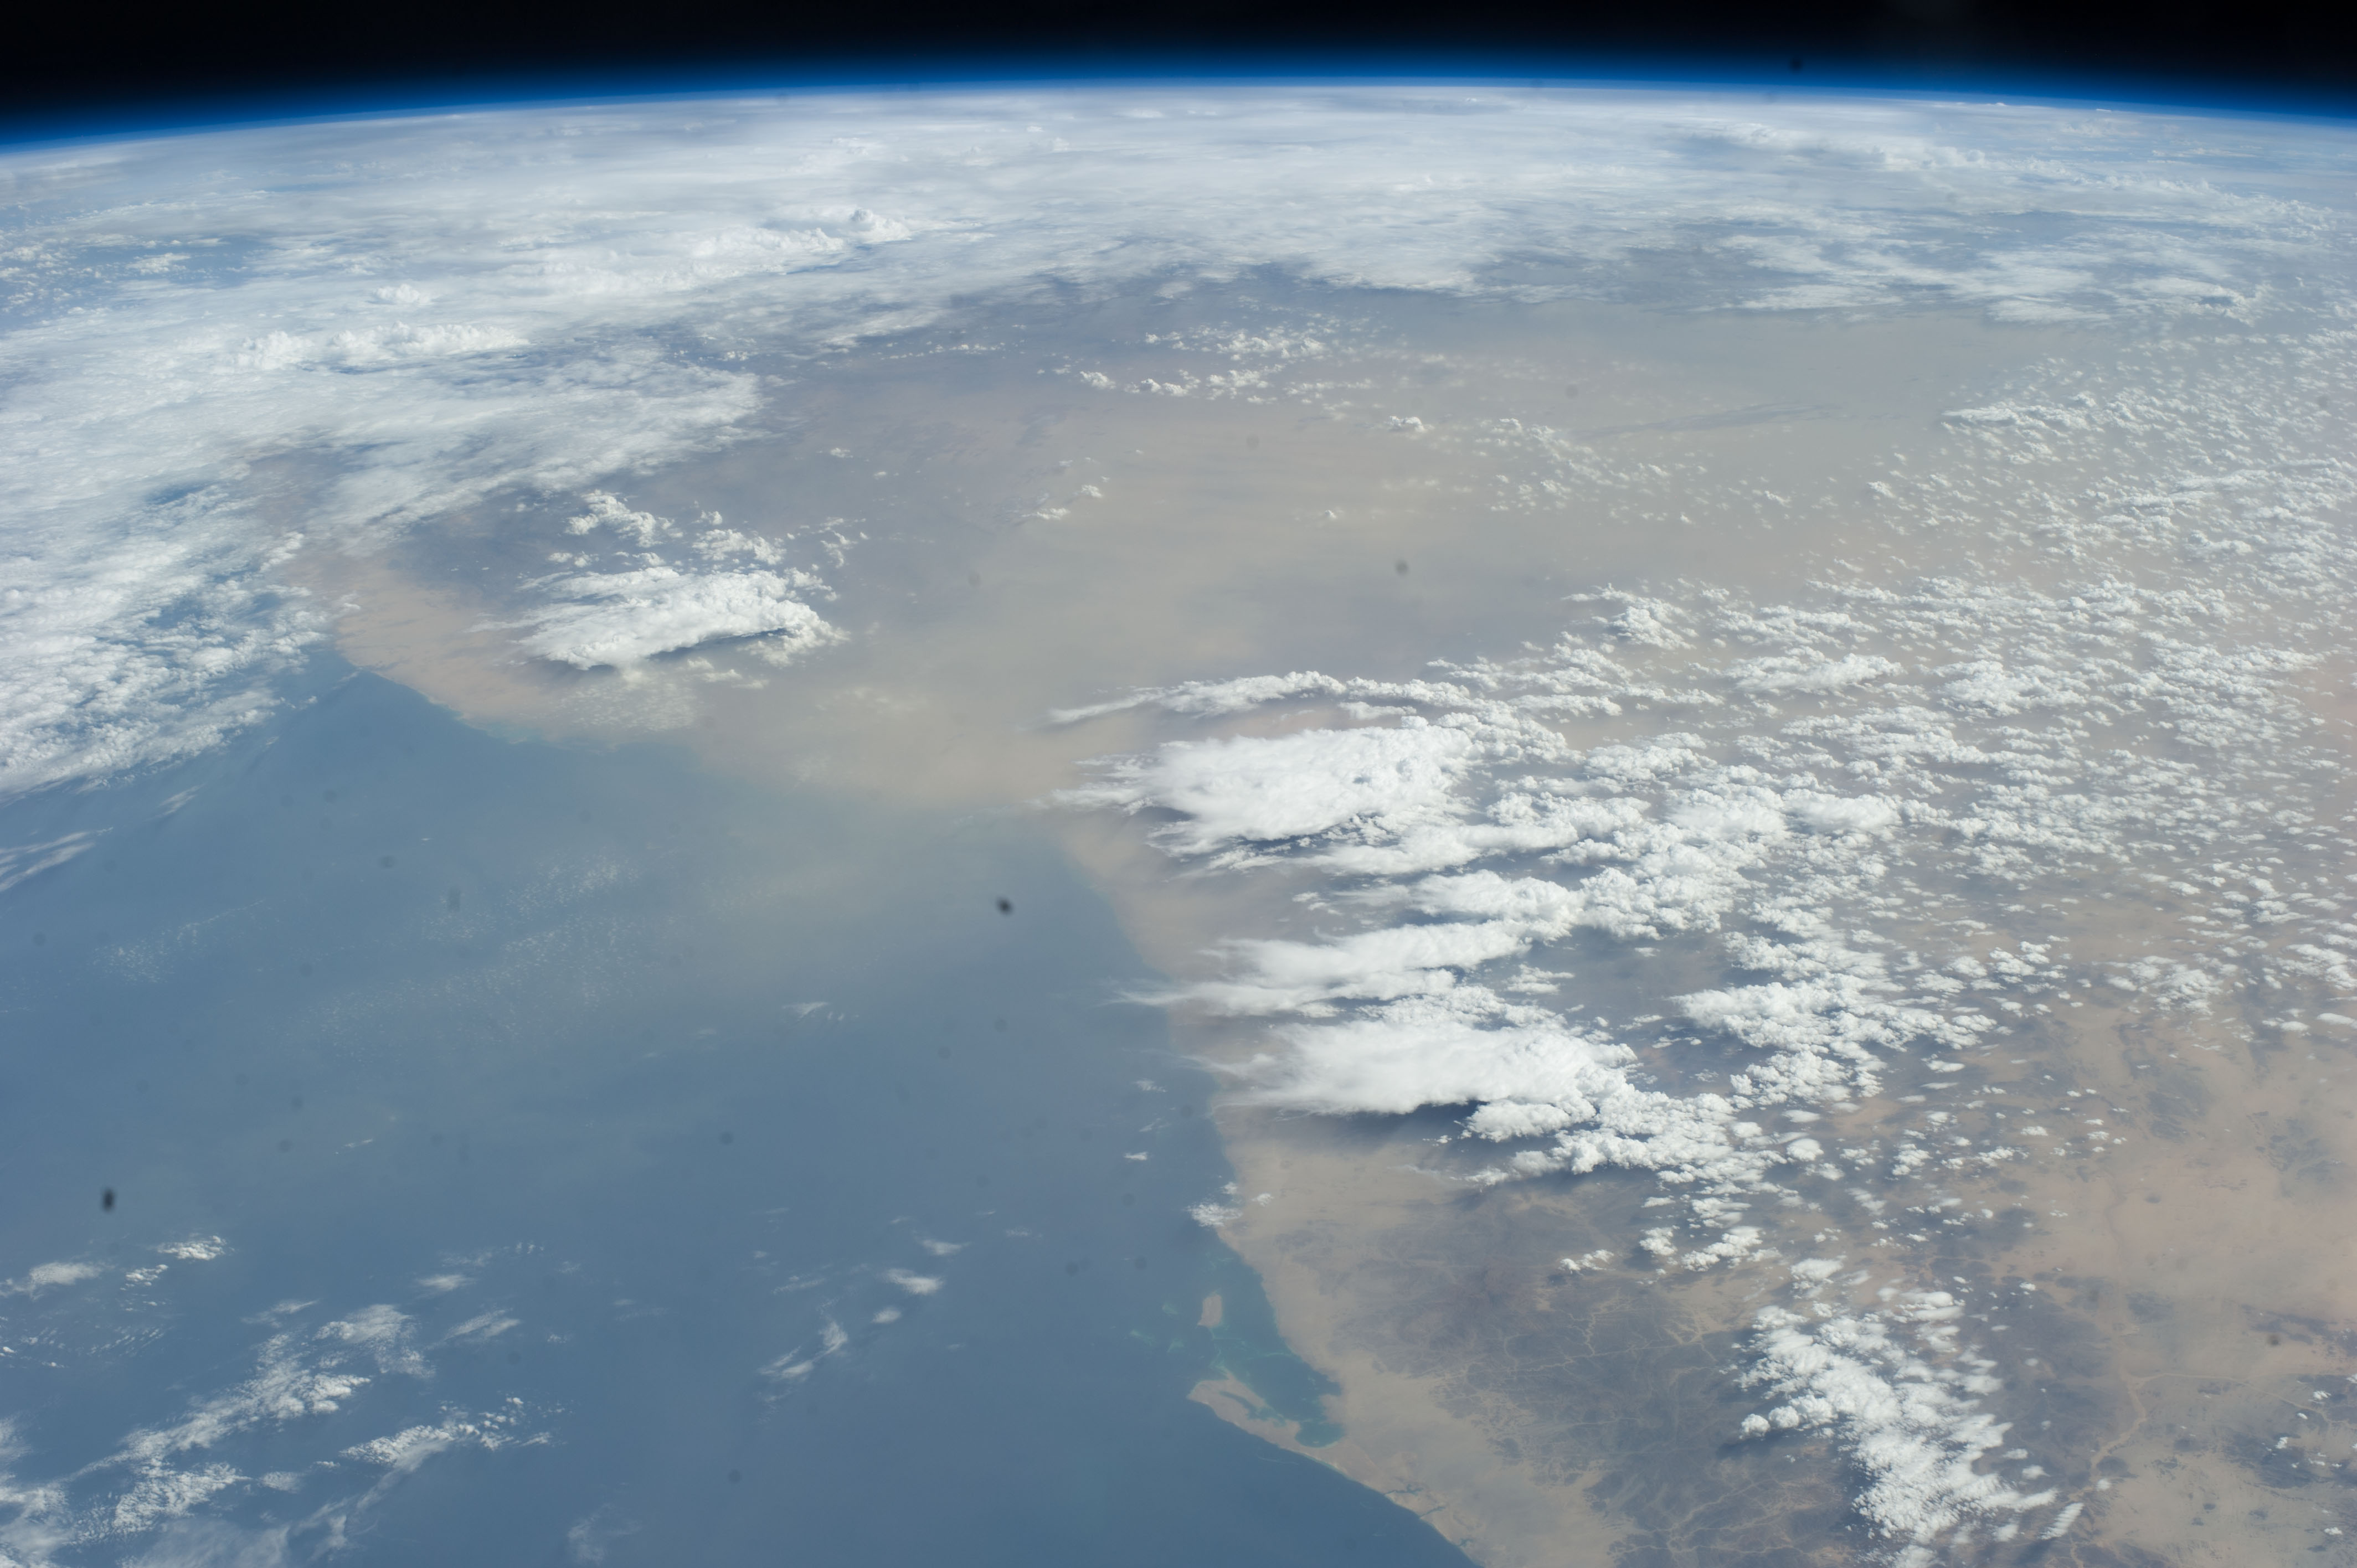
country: SUDAN
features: COSTLINE, SUDAN, DESERT, RED SEA, GEBEIT CITY
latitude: 18.6
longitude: 37.1
